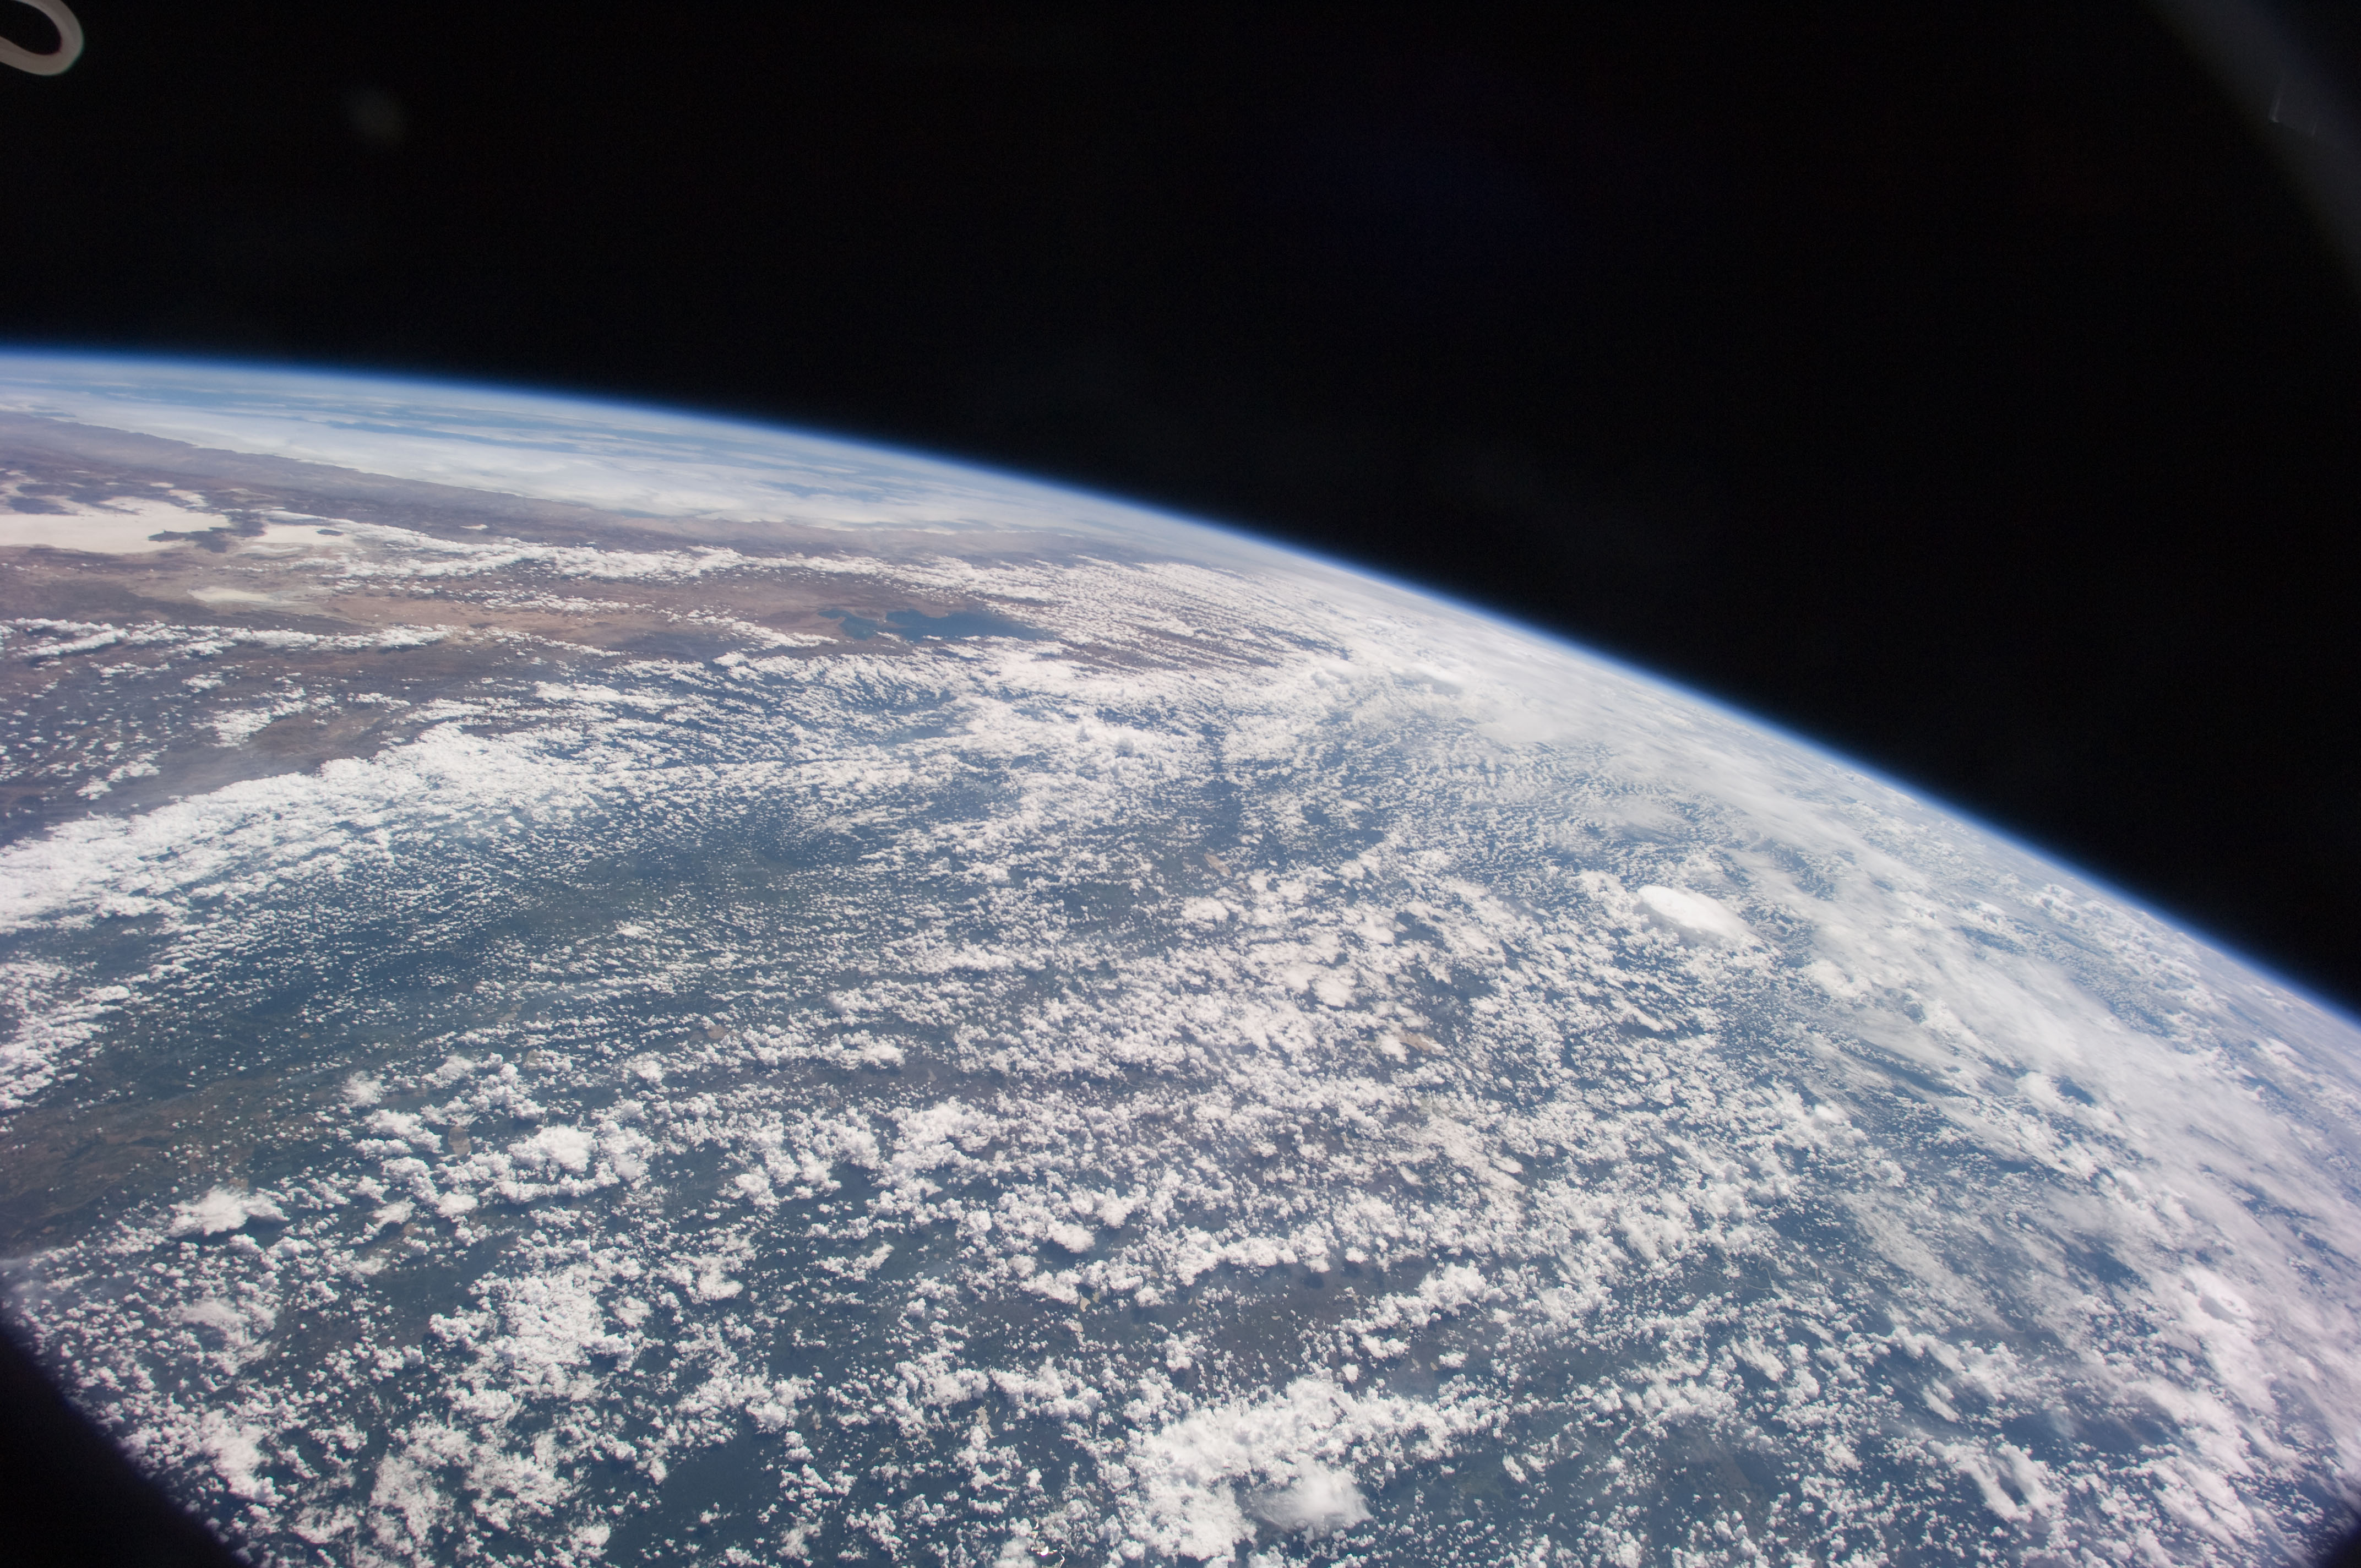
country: BOLIVIA
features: PAN-CHACO PLAIN, ANDES MTS., LAKE TITICACA
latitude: -15.0
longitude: -67.0
